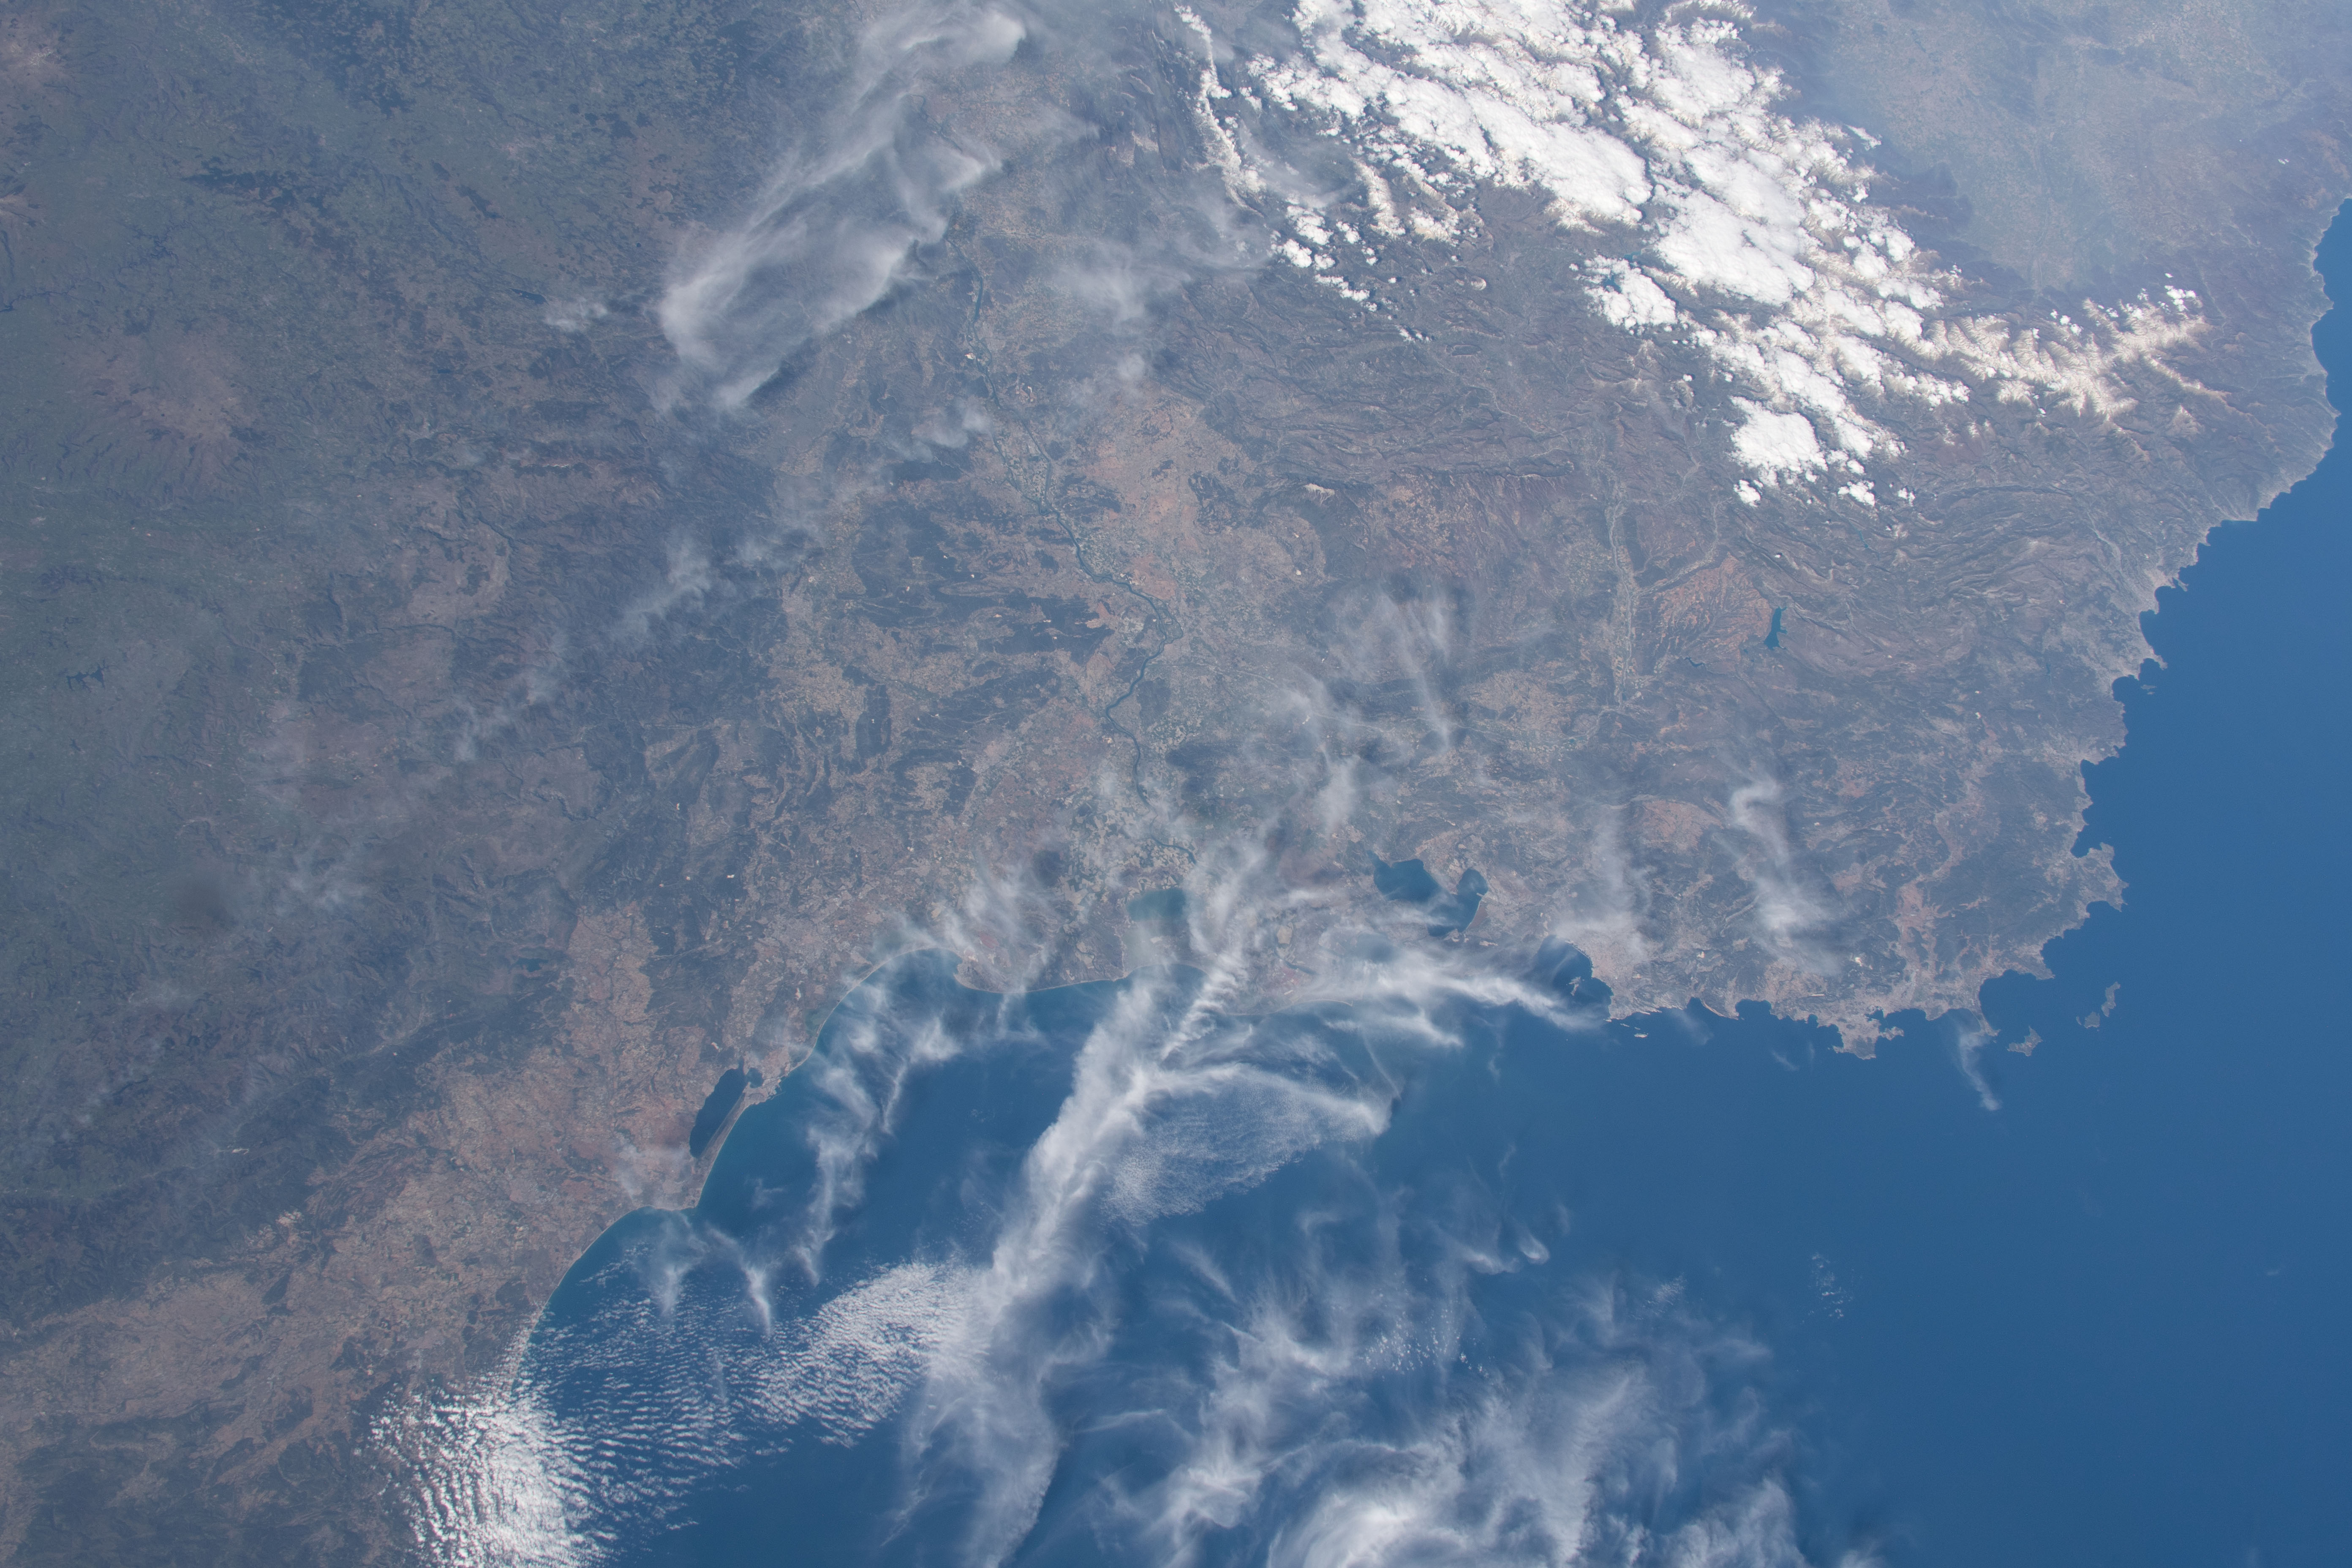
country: FRANCE
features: MEDITERRANEAN SEA
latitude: 43.5
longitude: 5.5
